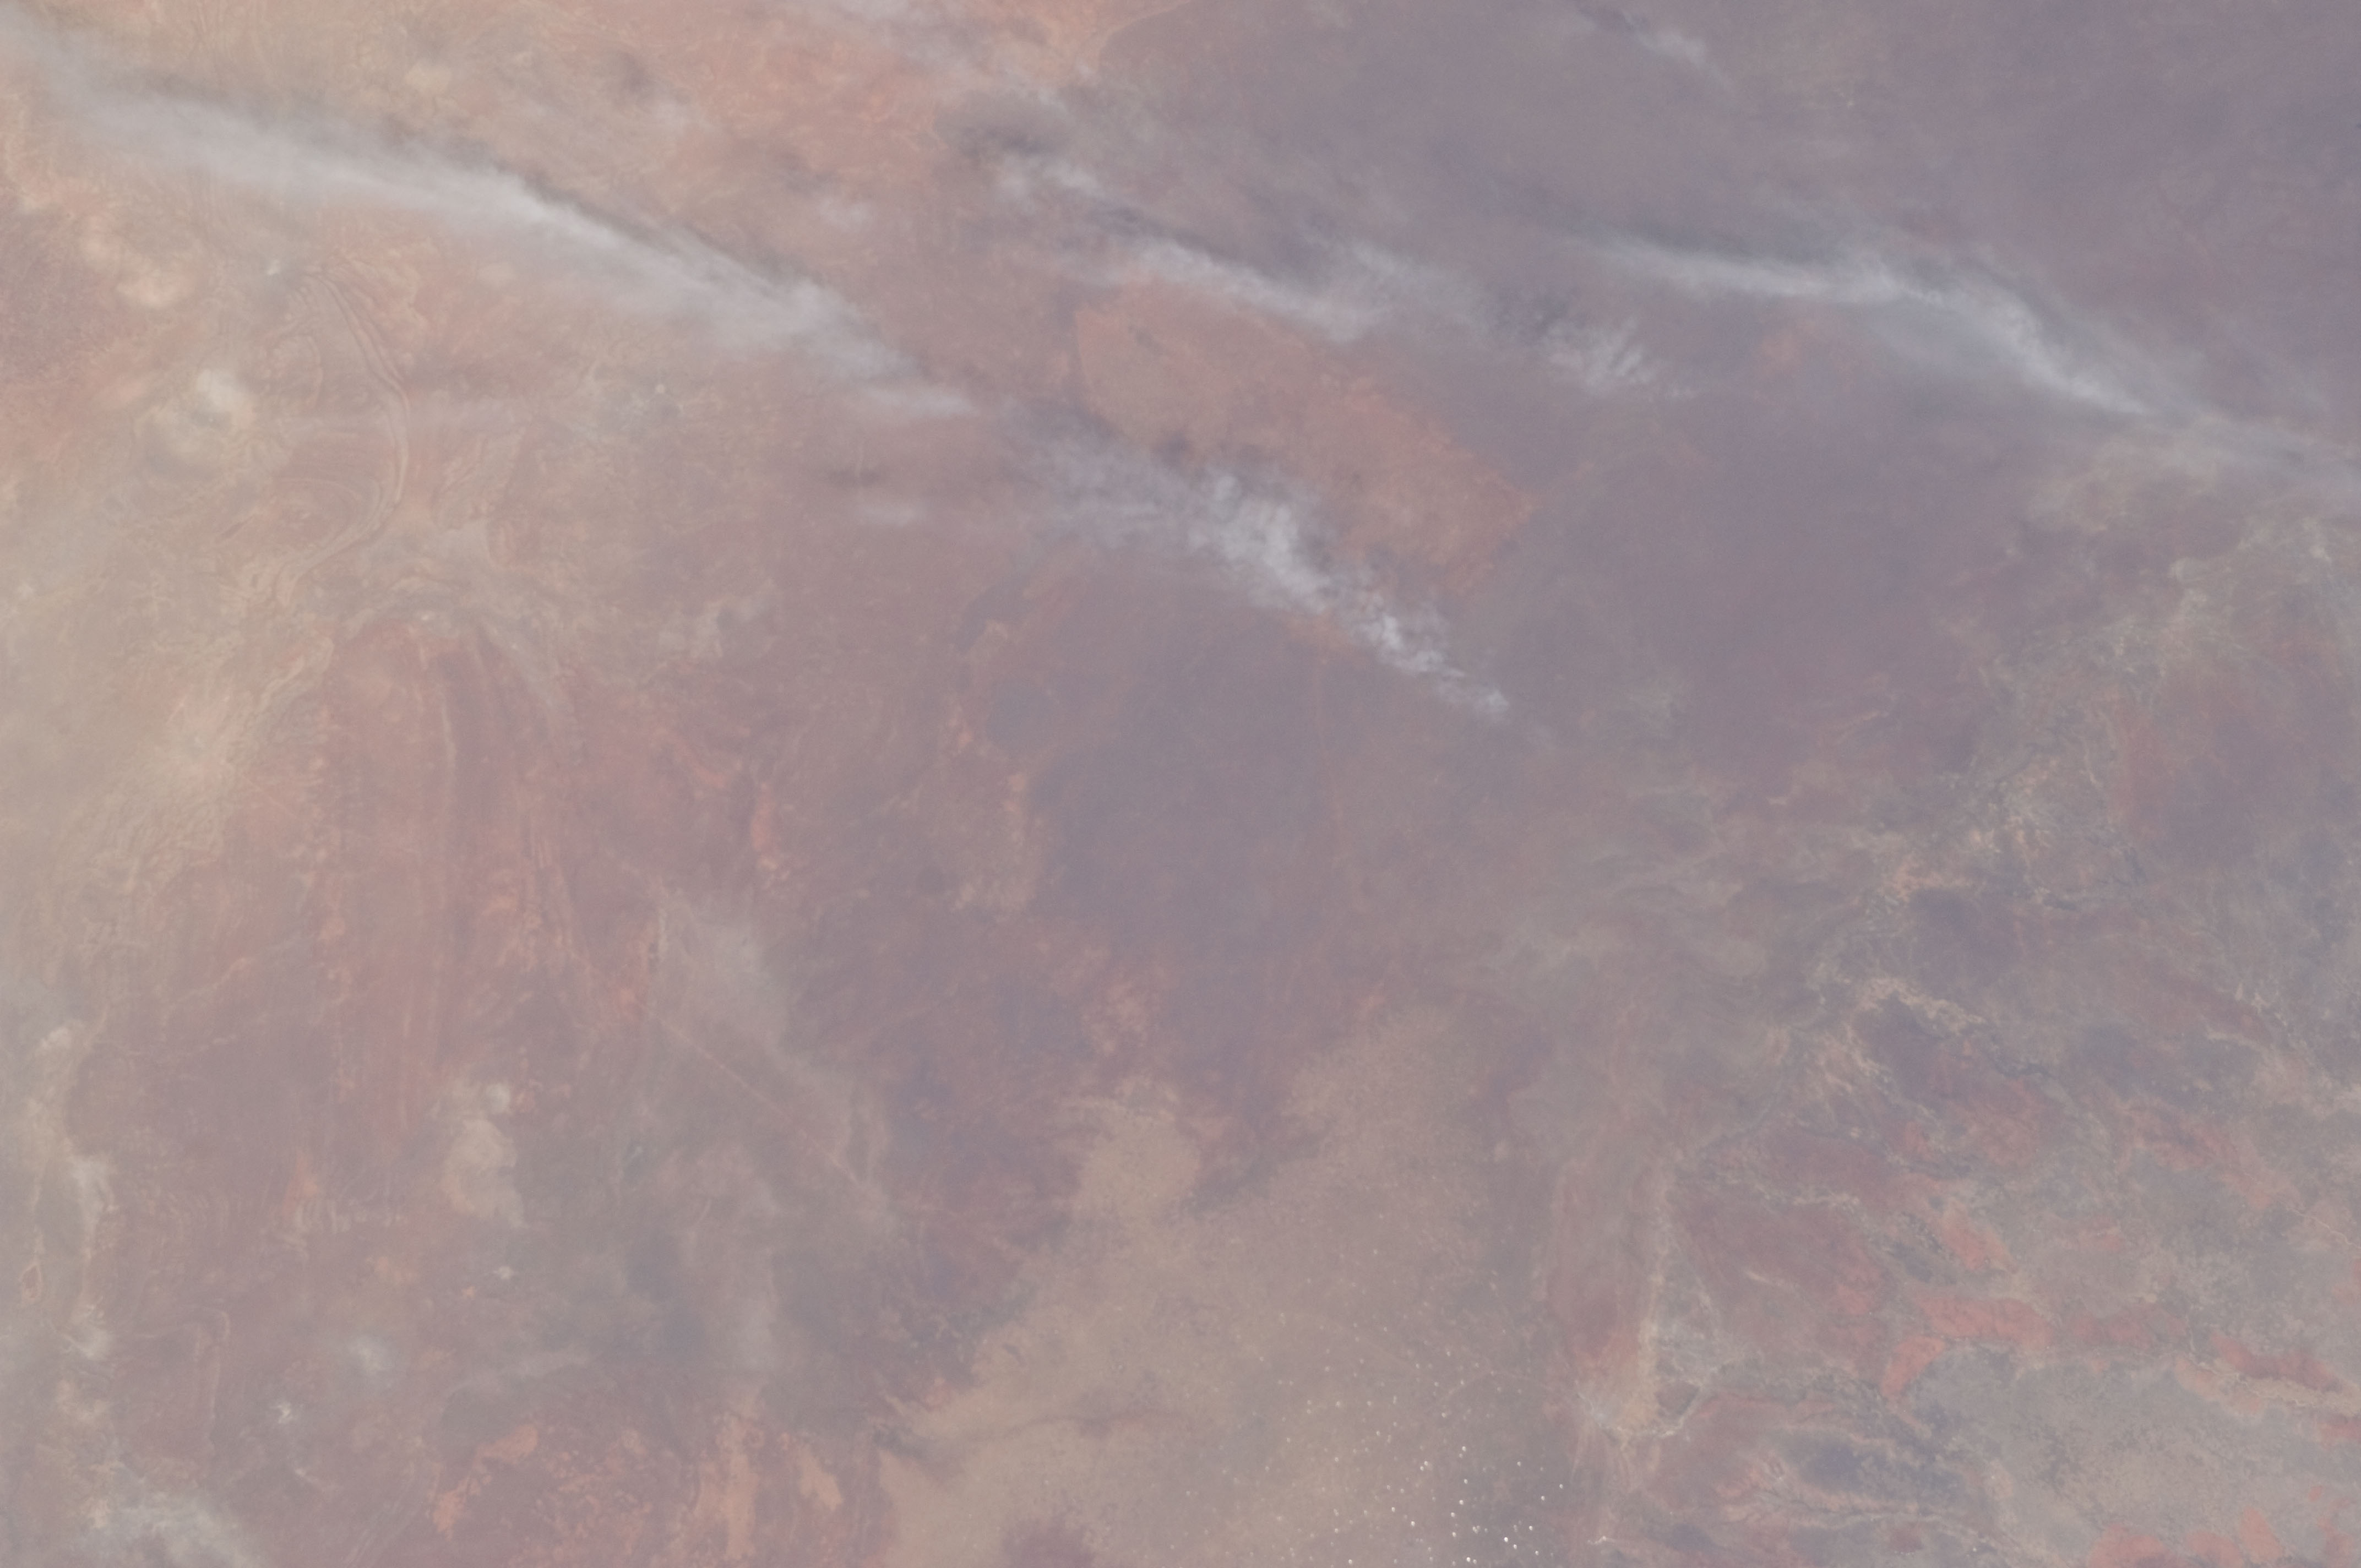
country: SOMALIA
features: BAIDOA VALLEY, PLATEAU
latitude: 3.5
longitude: 43.5
